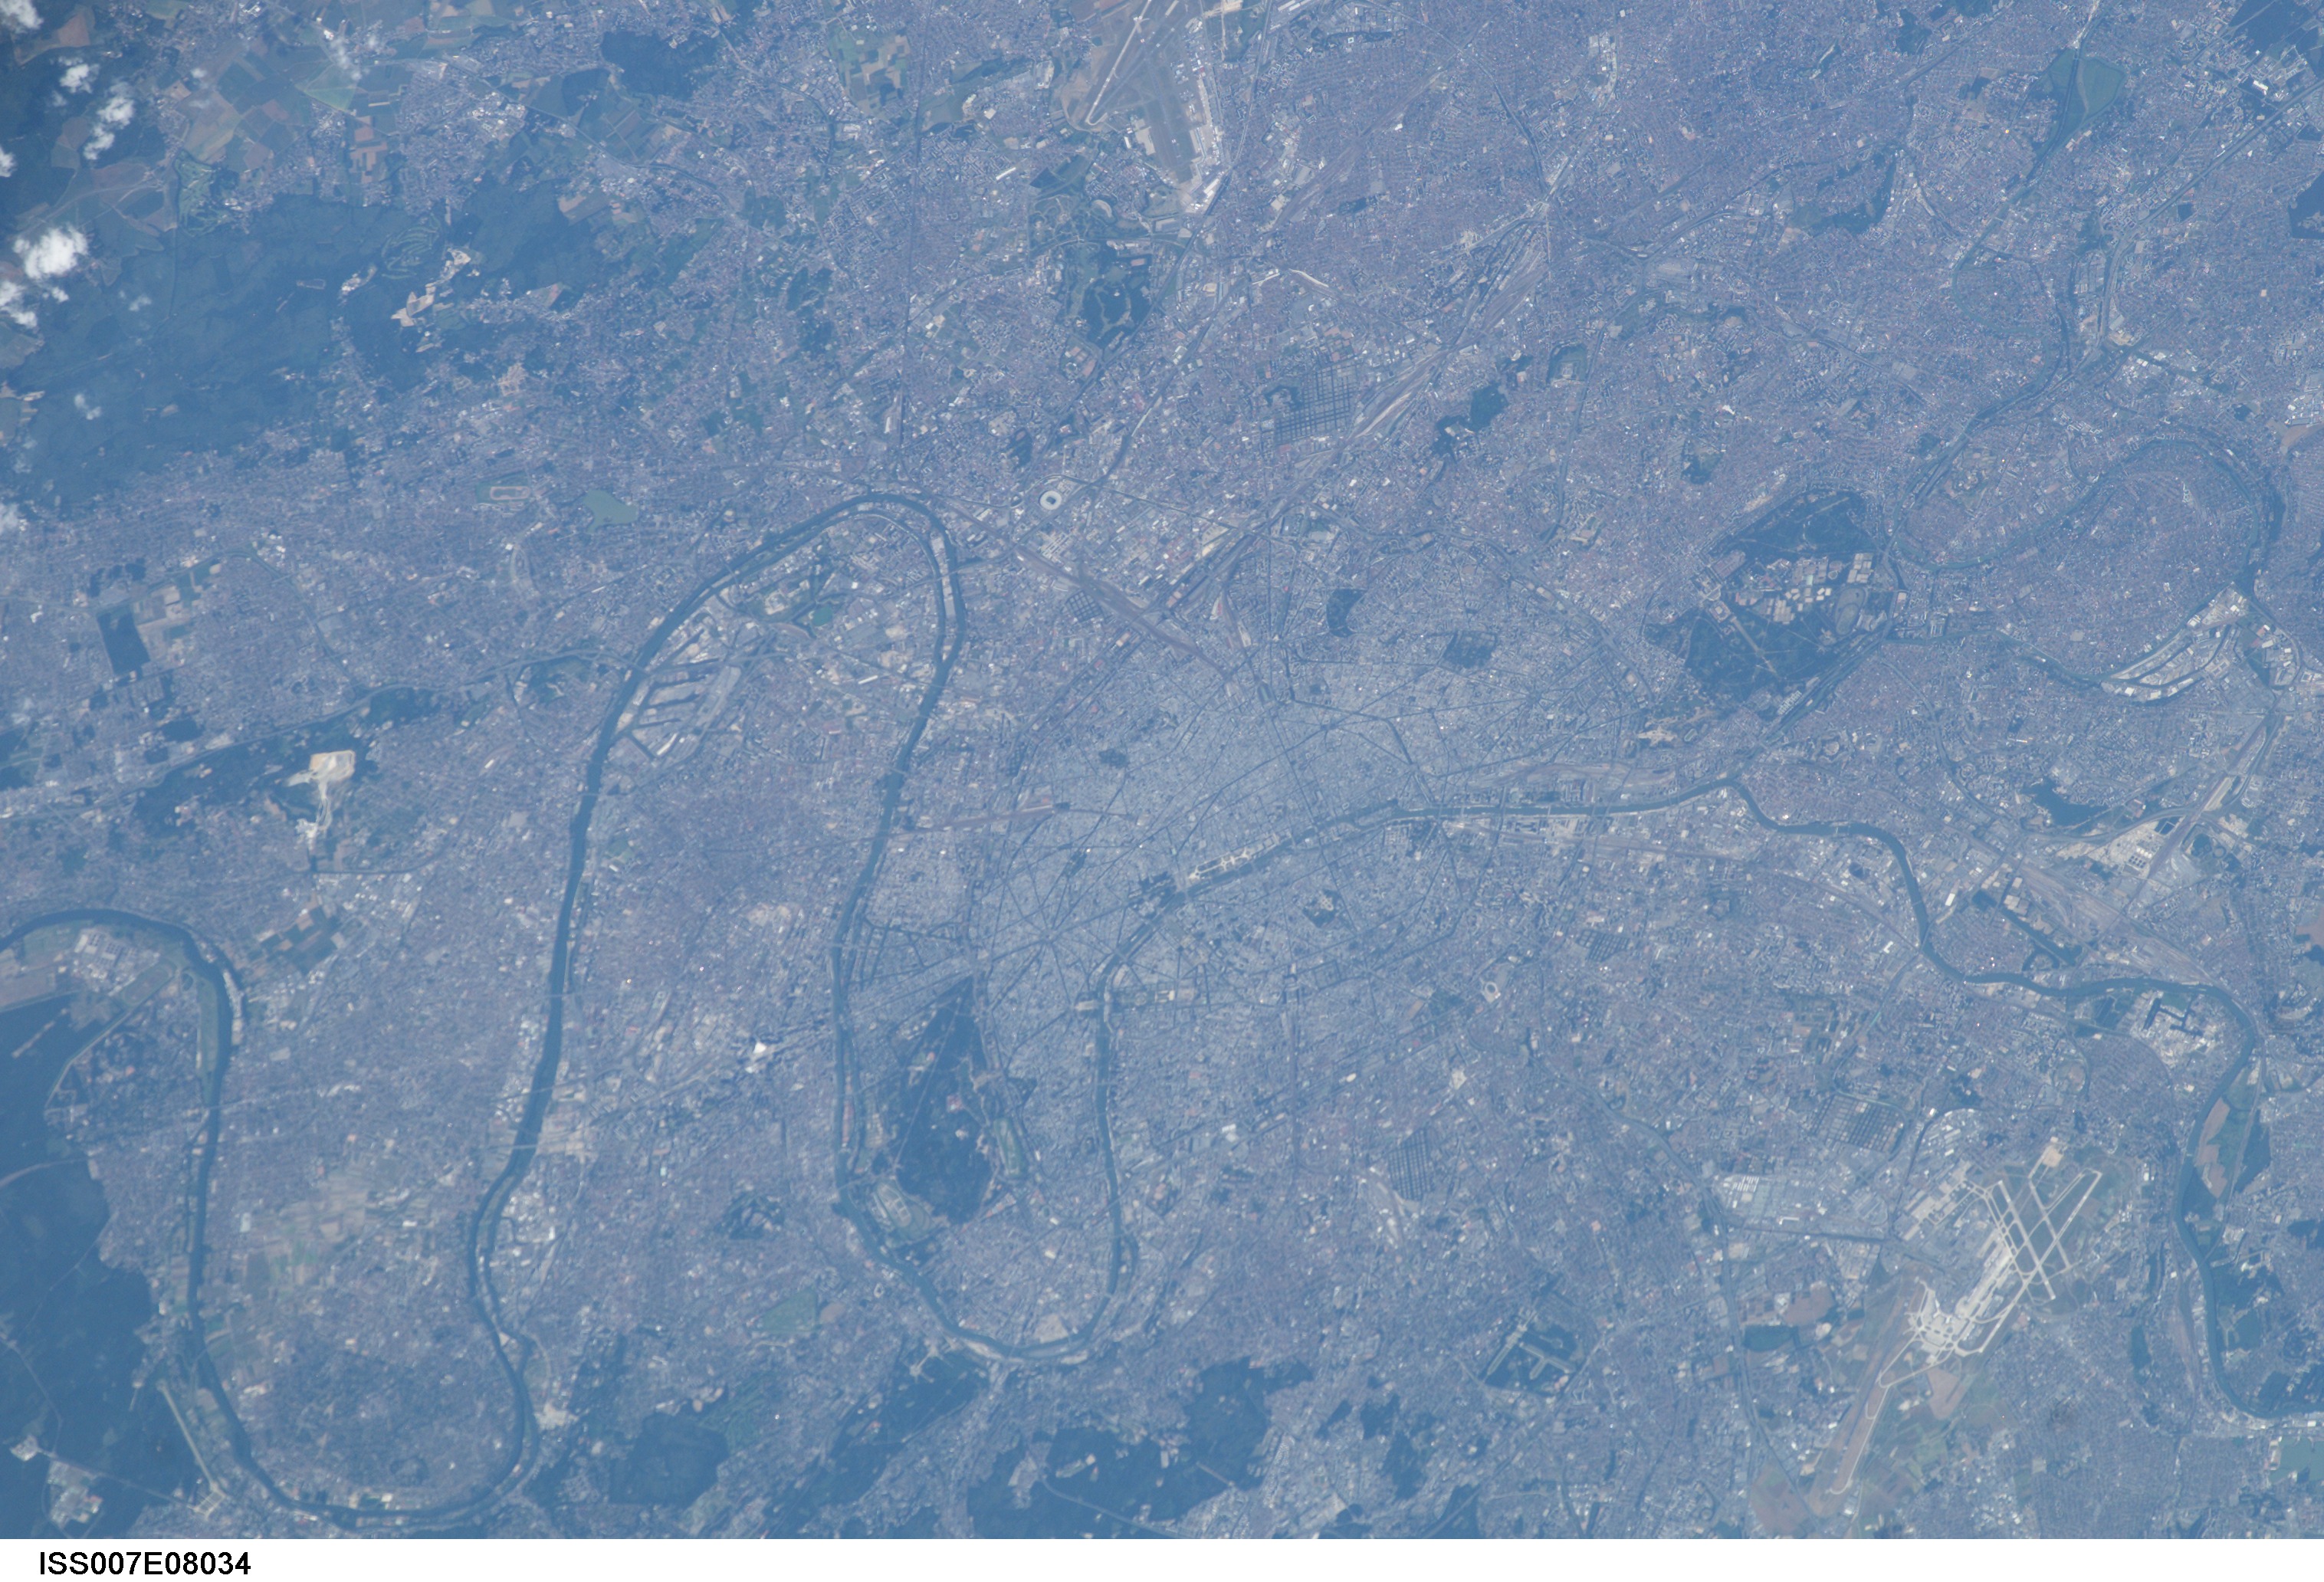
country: FRANCE
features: PARIS, SEINE RIVER, ORLY AIRPORT
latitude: 49.0
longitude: 2.5
